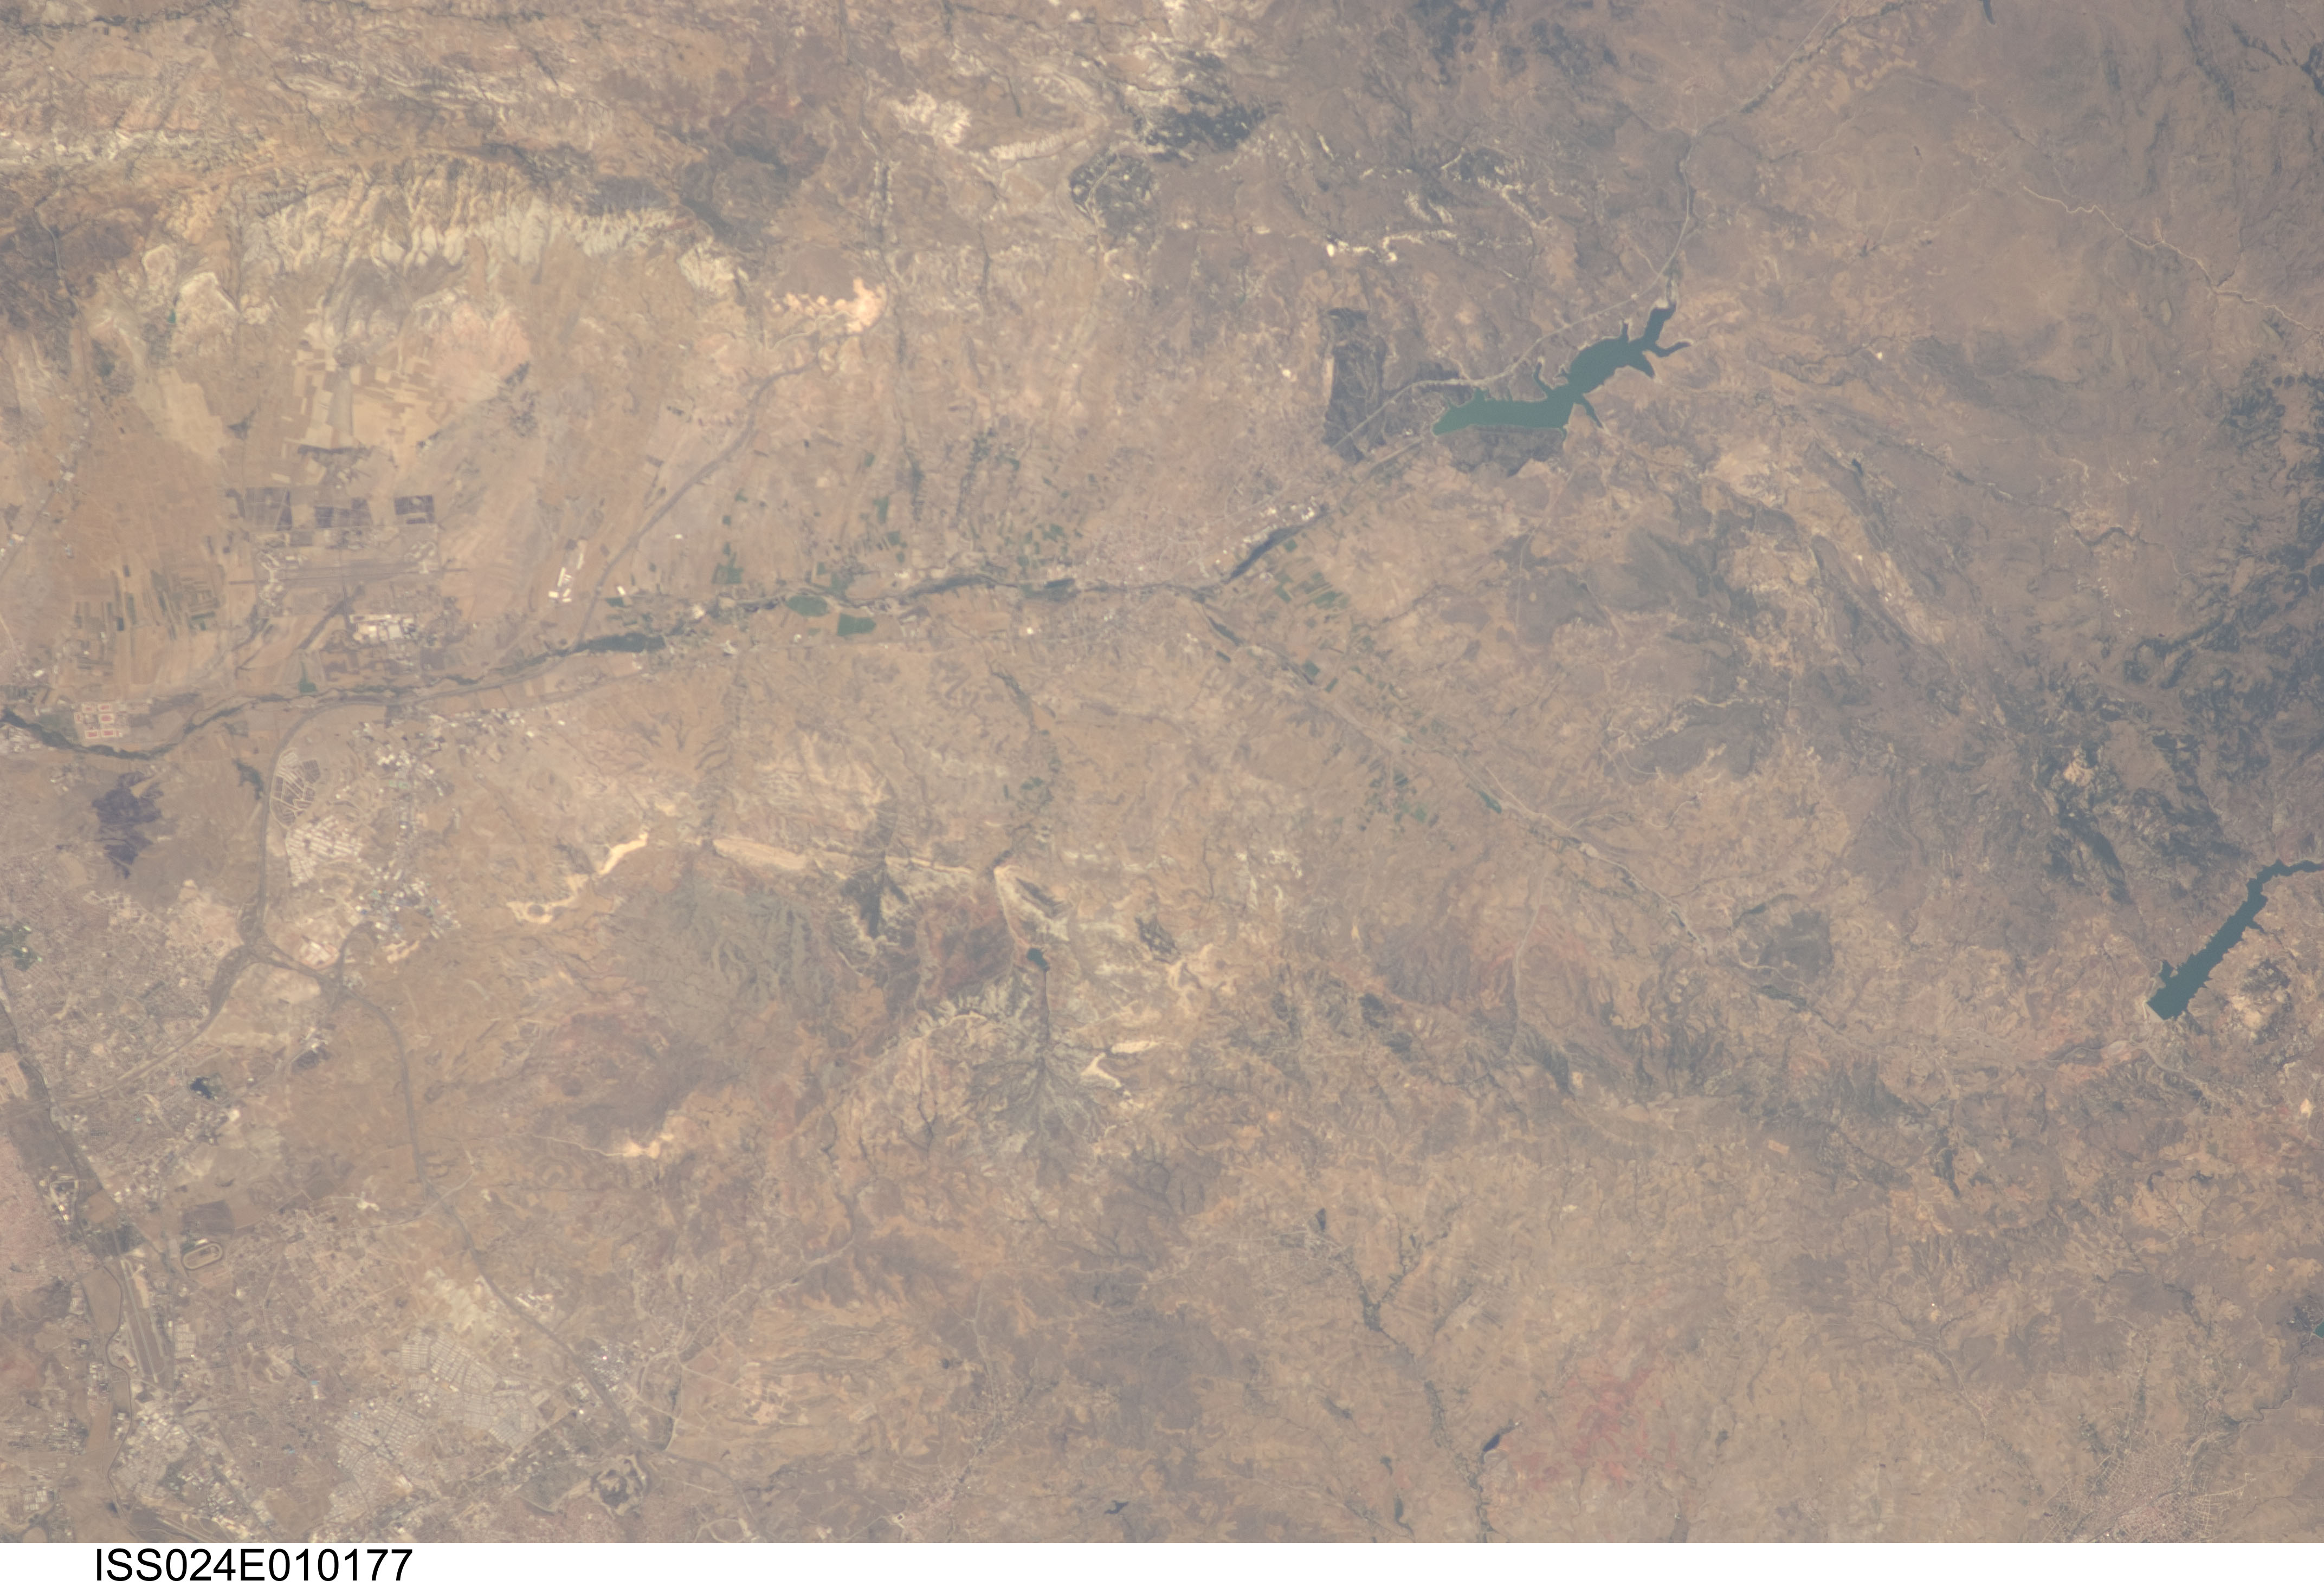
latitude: 40.2
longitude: 32.7
